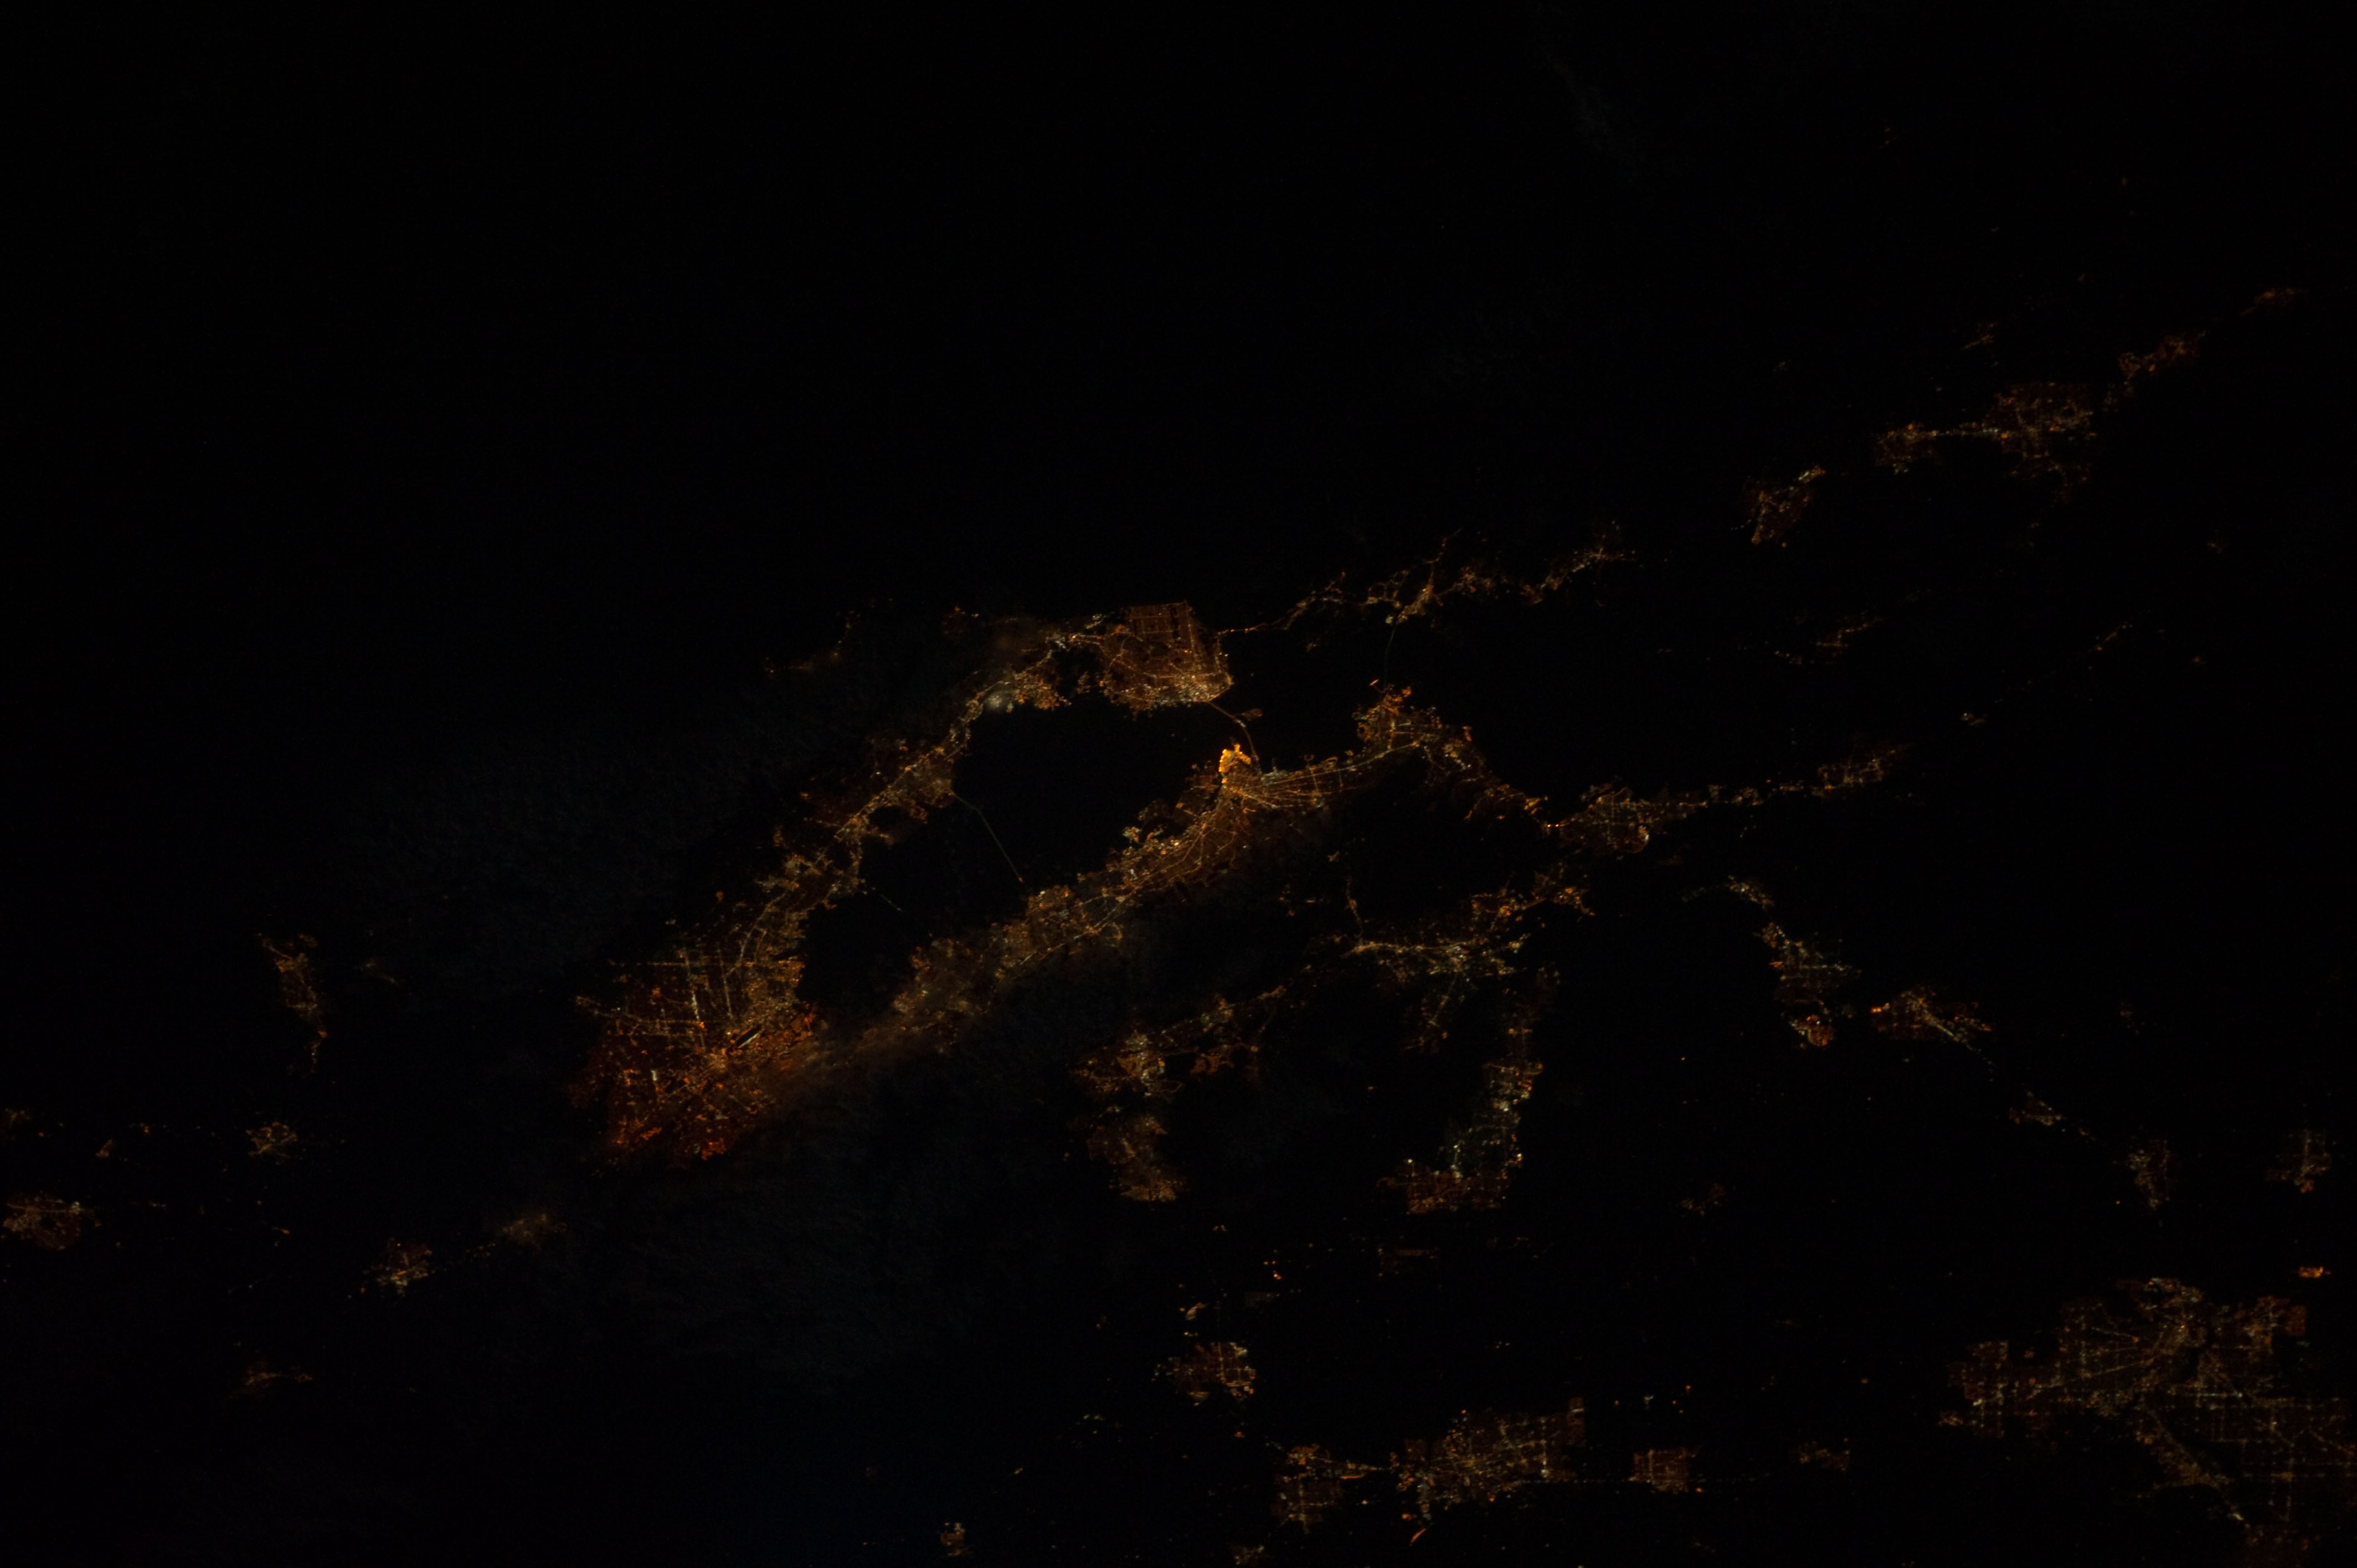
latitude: 37.8
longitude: -122.4
